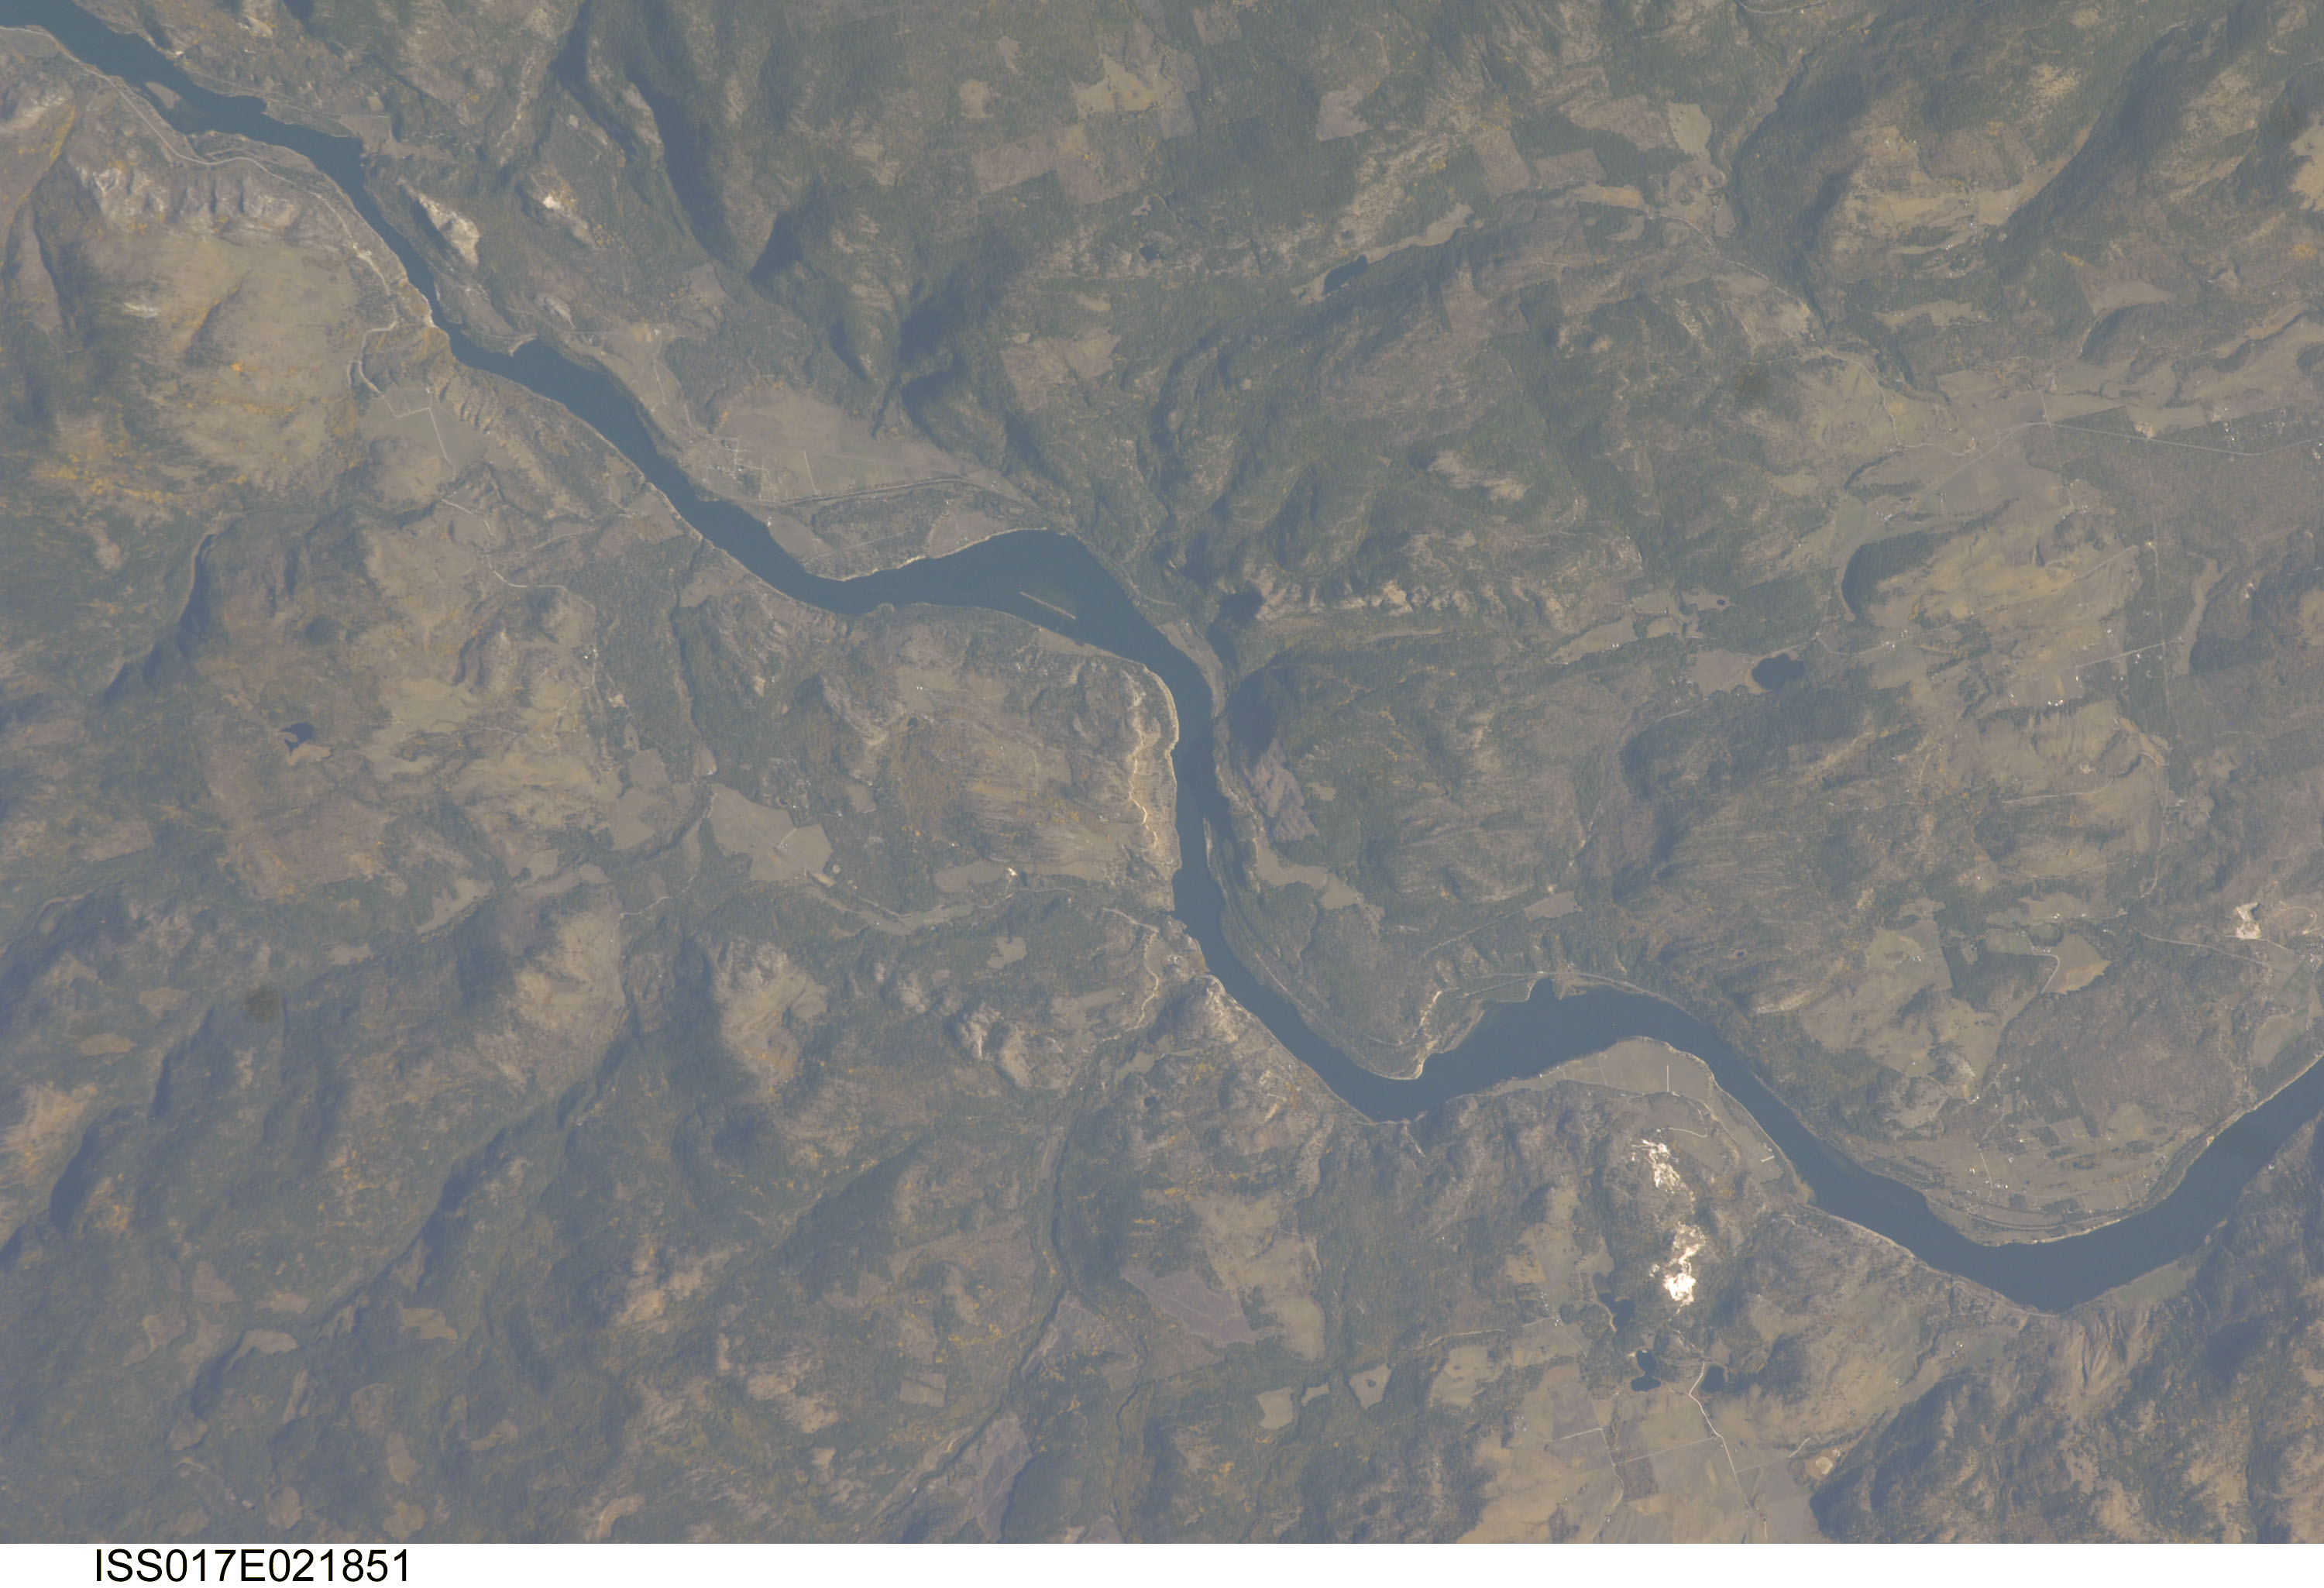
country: USA-WASHINGTON
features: FRANKLIN D. ROOSEVELT LAKE
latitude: 48.8
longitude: -118.0
